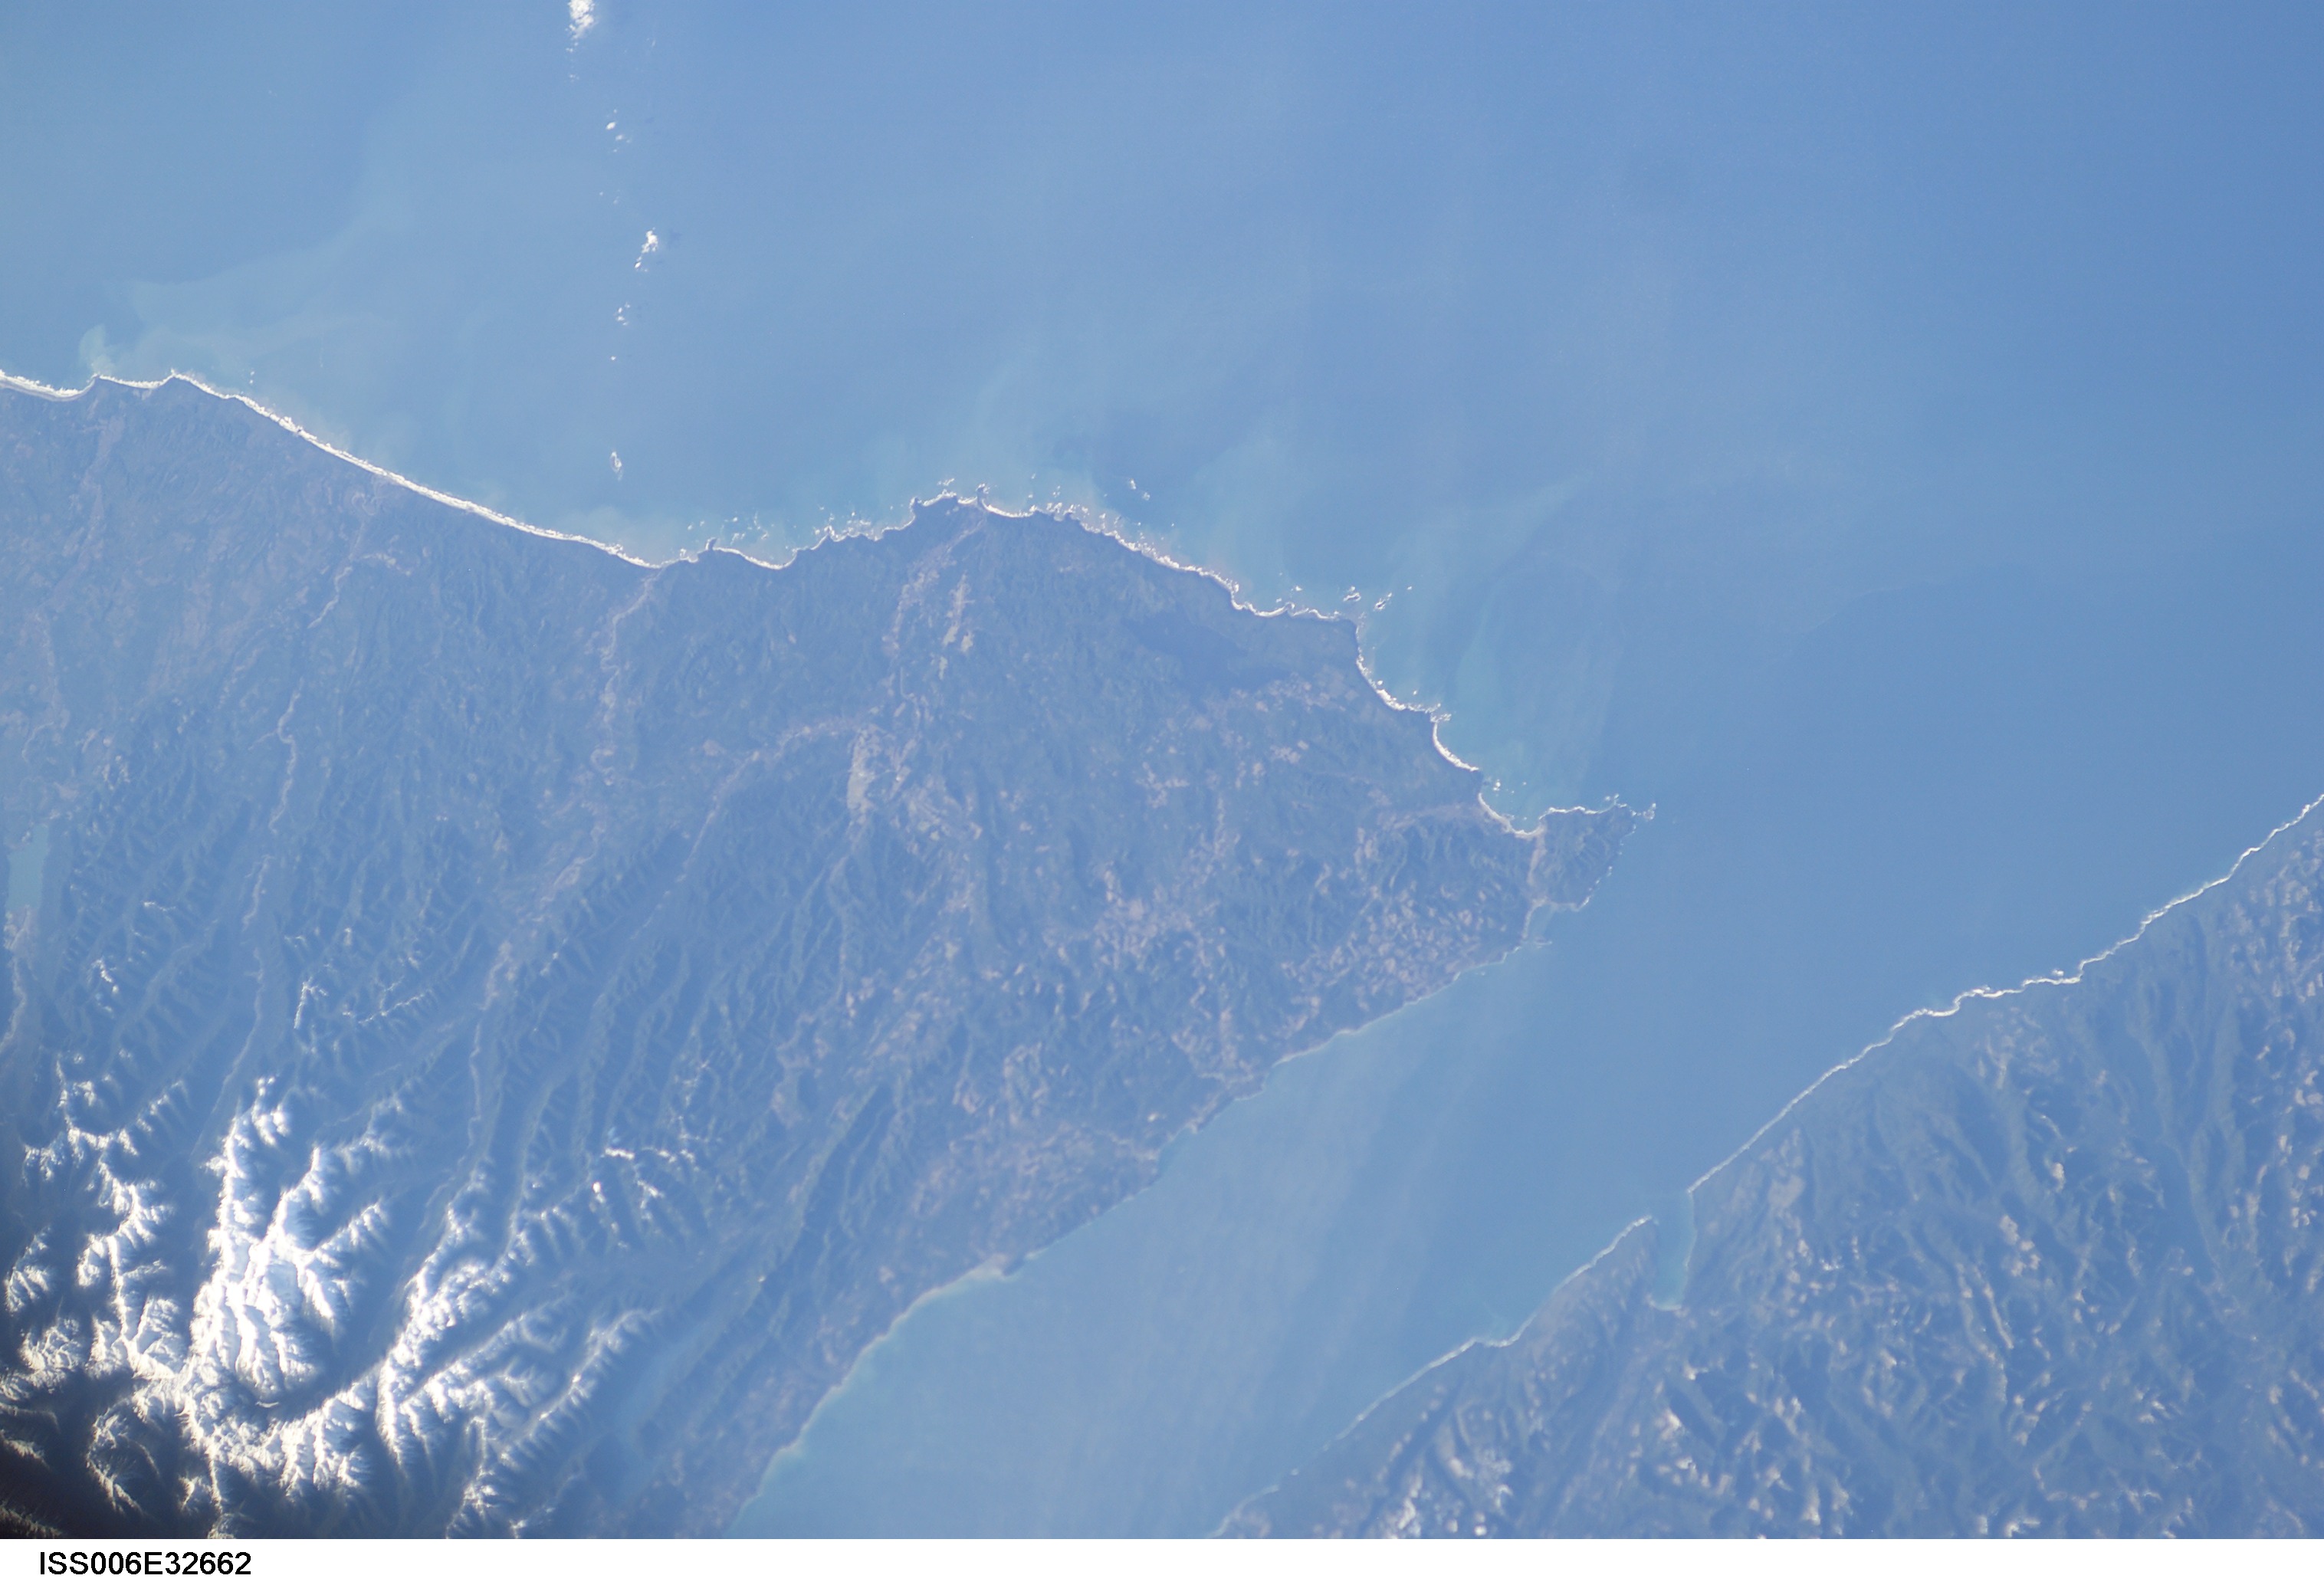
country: USA-WASHINGTON
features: STRAIT OF JUAN DE FUCA
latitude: 48.0
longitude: -124.5
